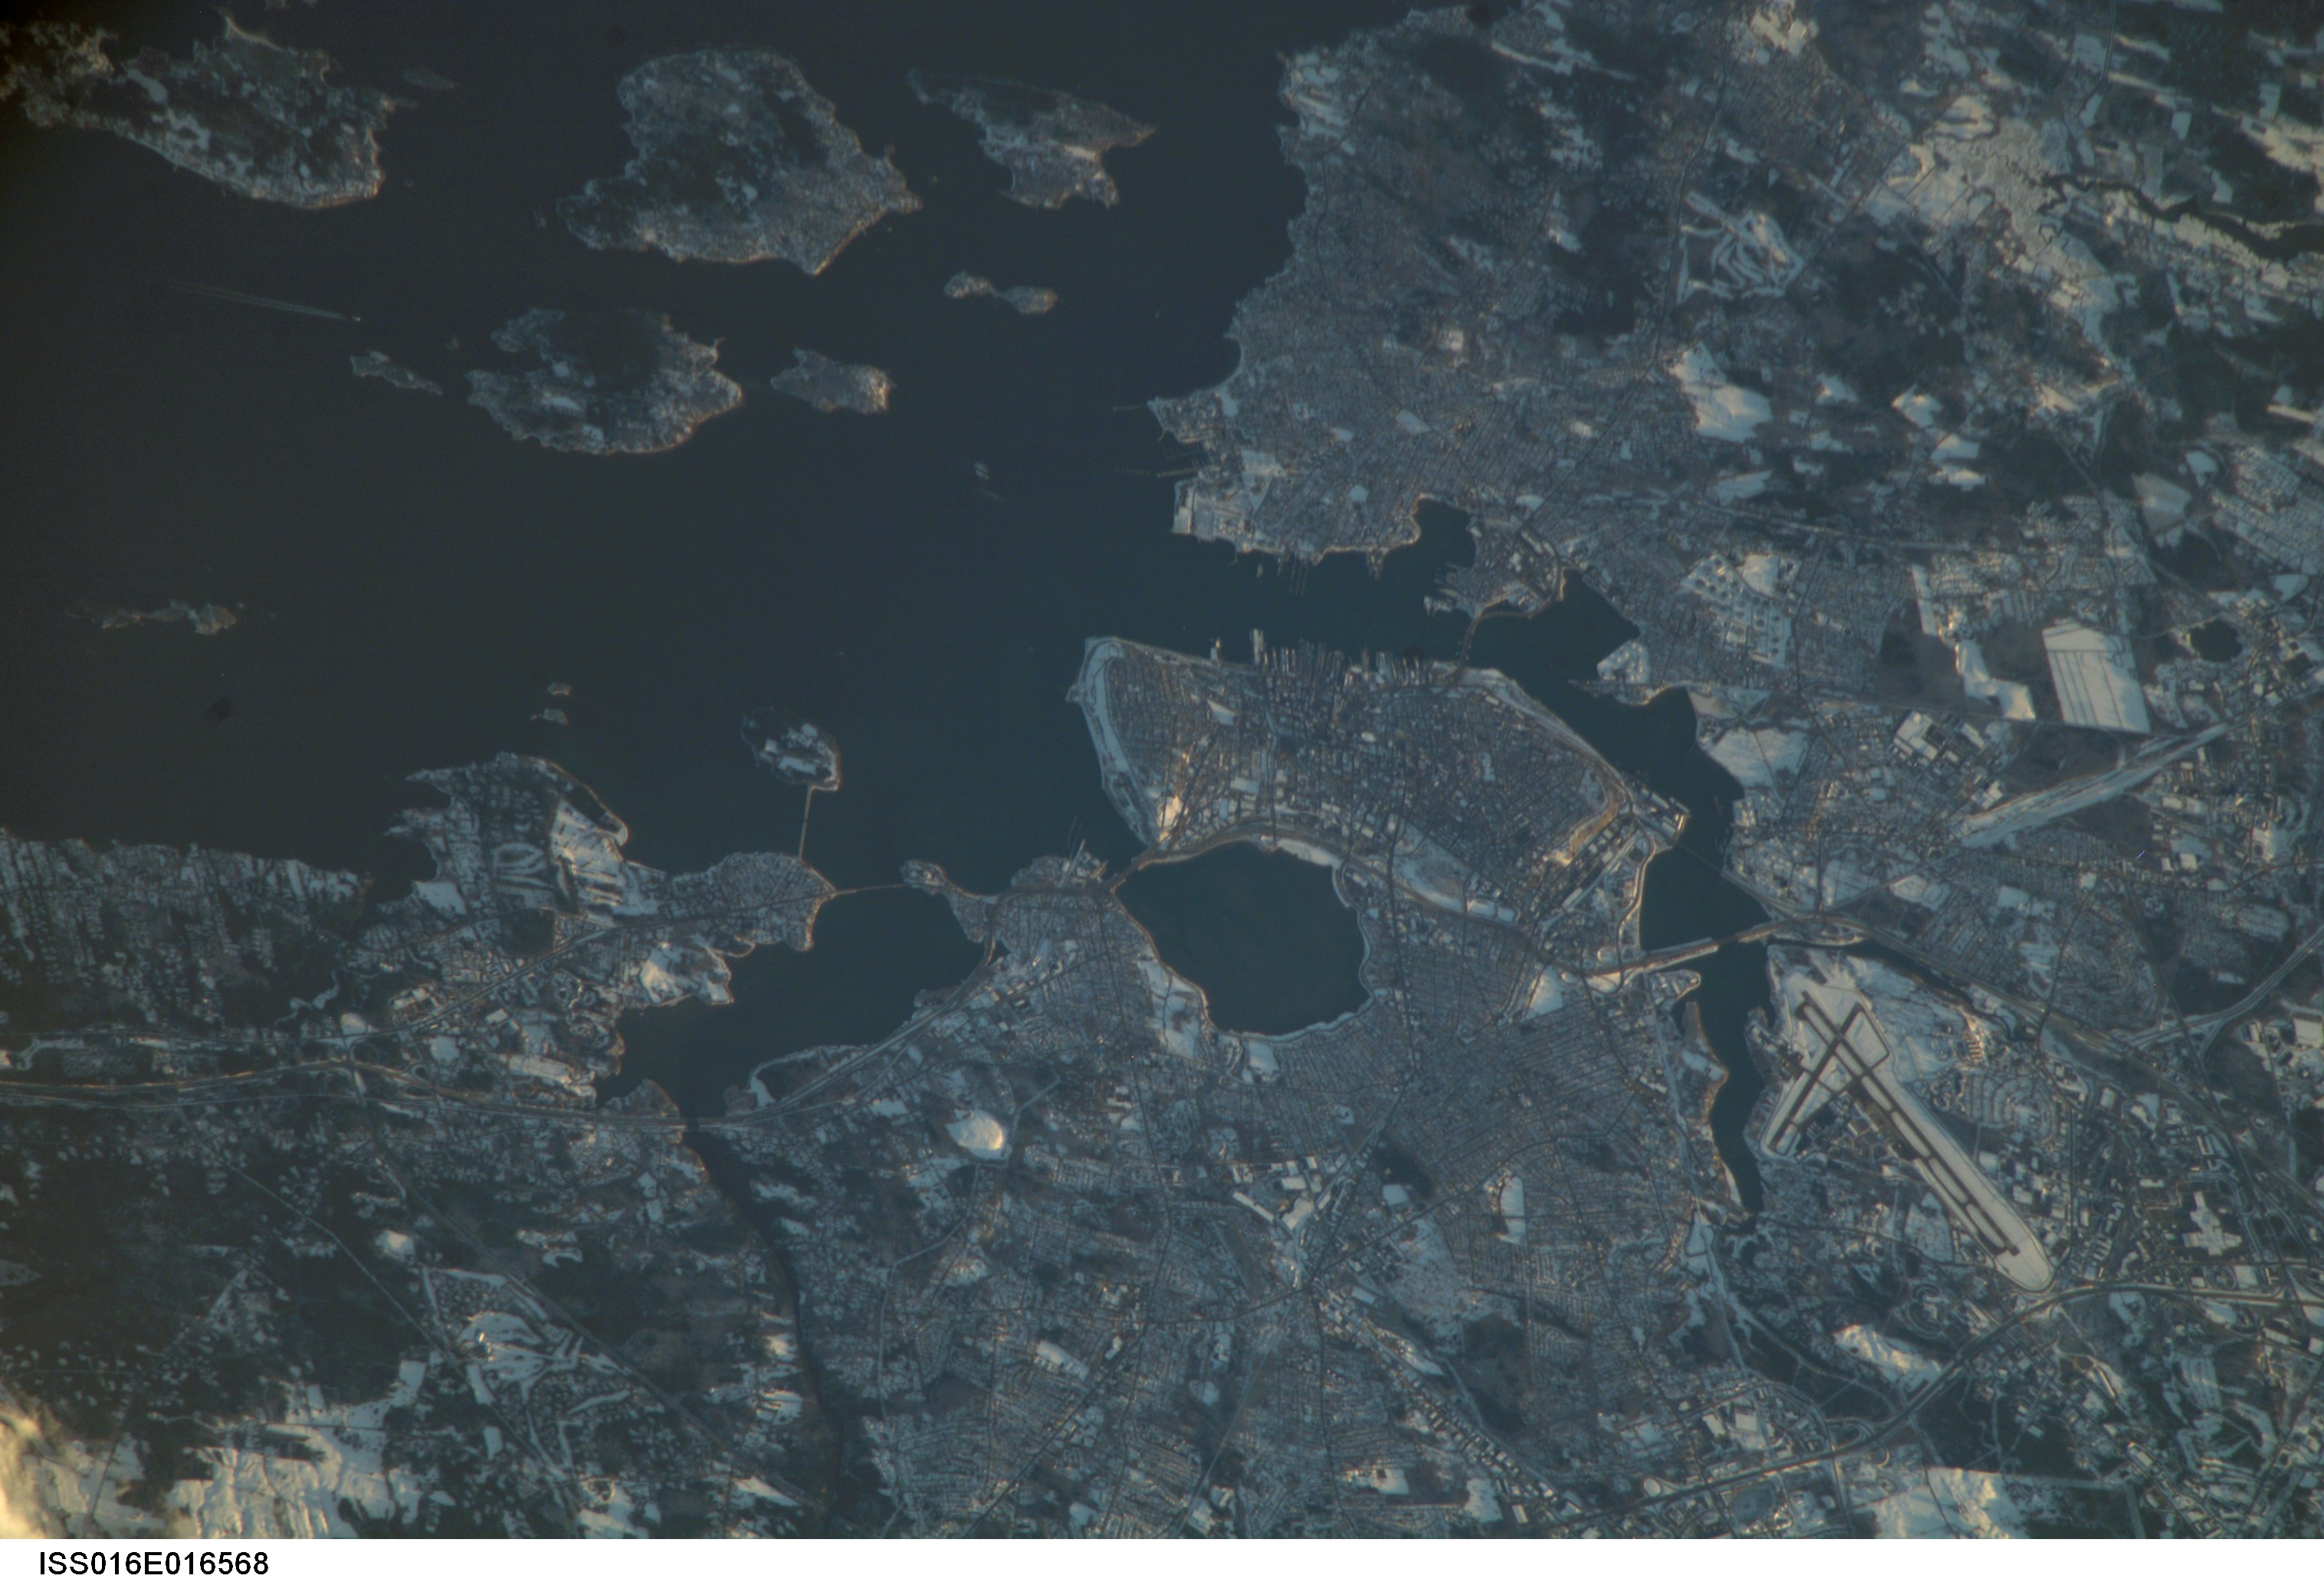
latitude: 43.7
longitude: -70.2
